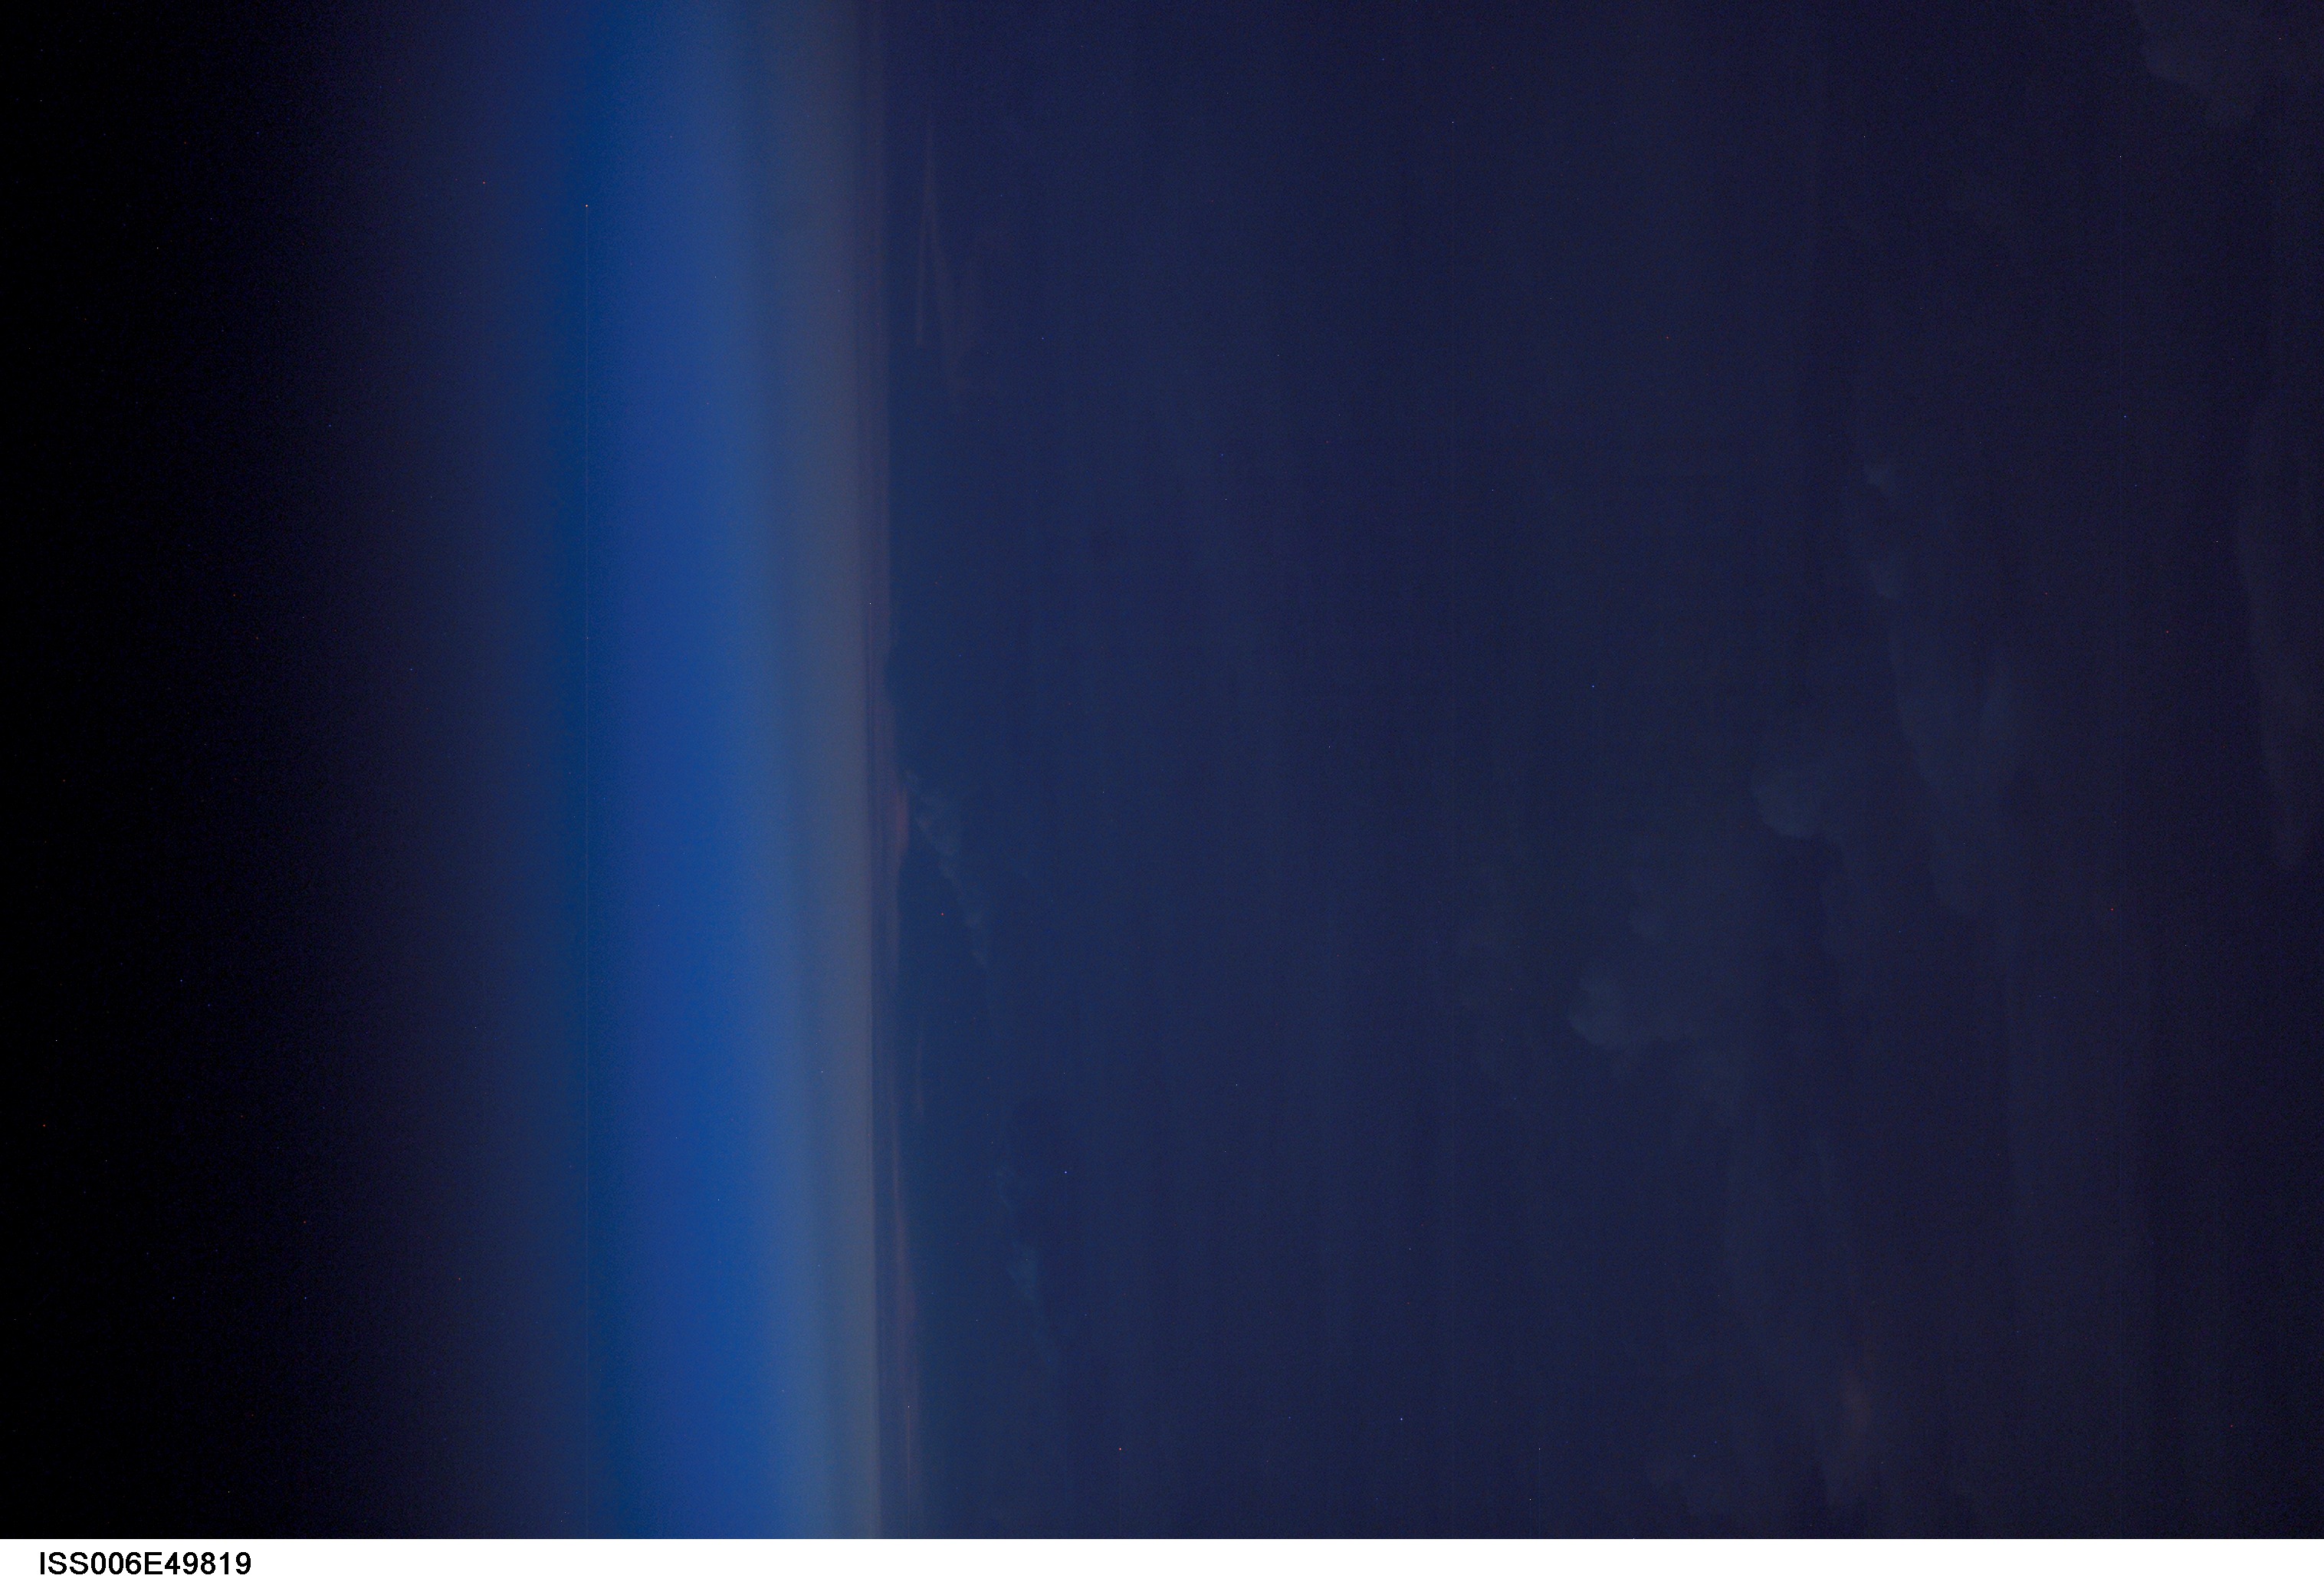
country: ATMOSPHERIC LIMB
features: ATMOSPHERIC LIMB
